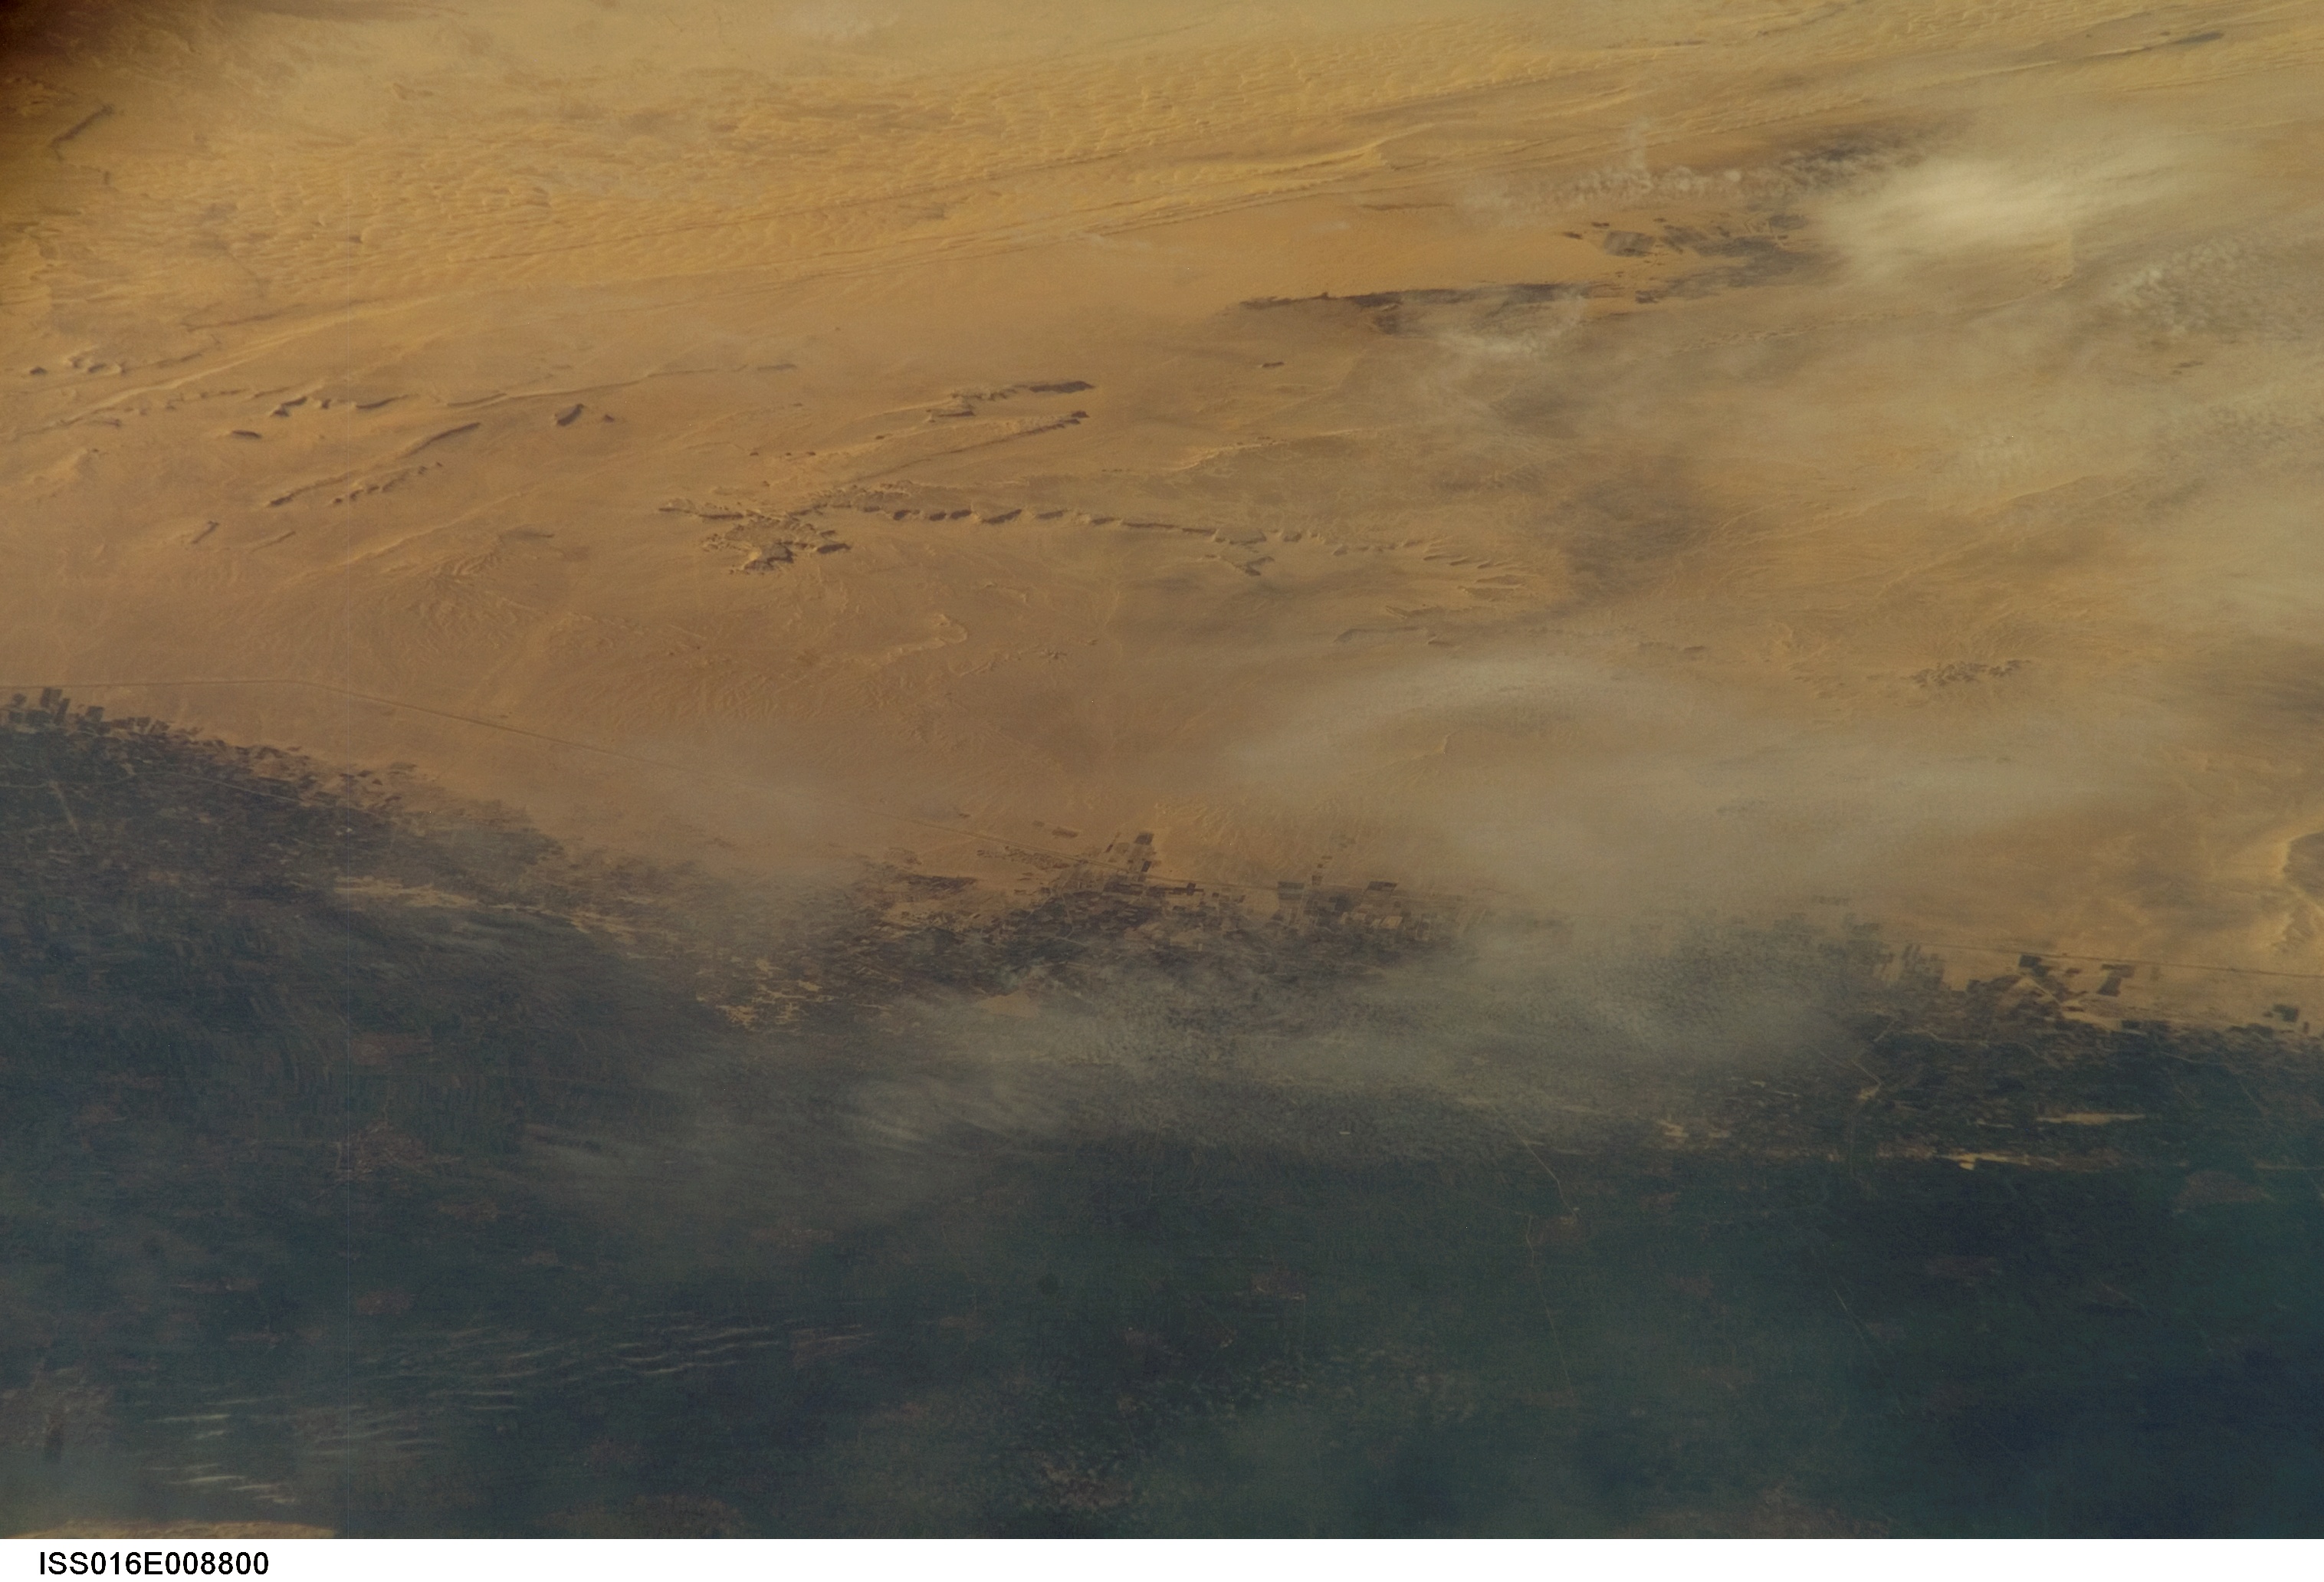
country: EGYPT
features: W. DESERT, NILE R. AGR., DUNES
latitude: 28.8
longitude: 30.6
